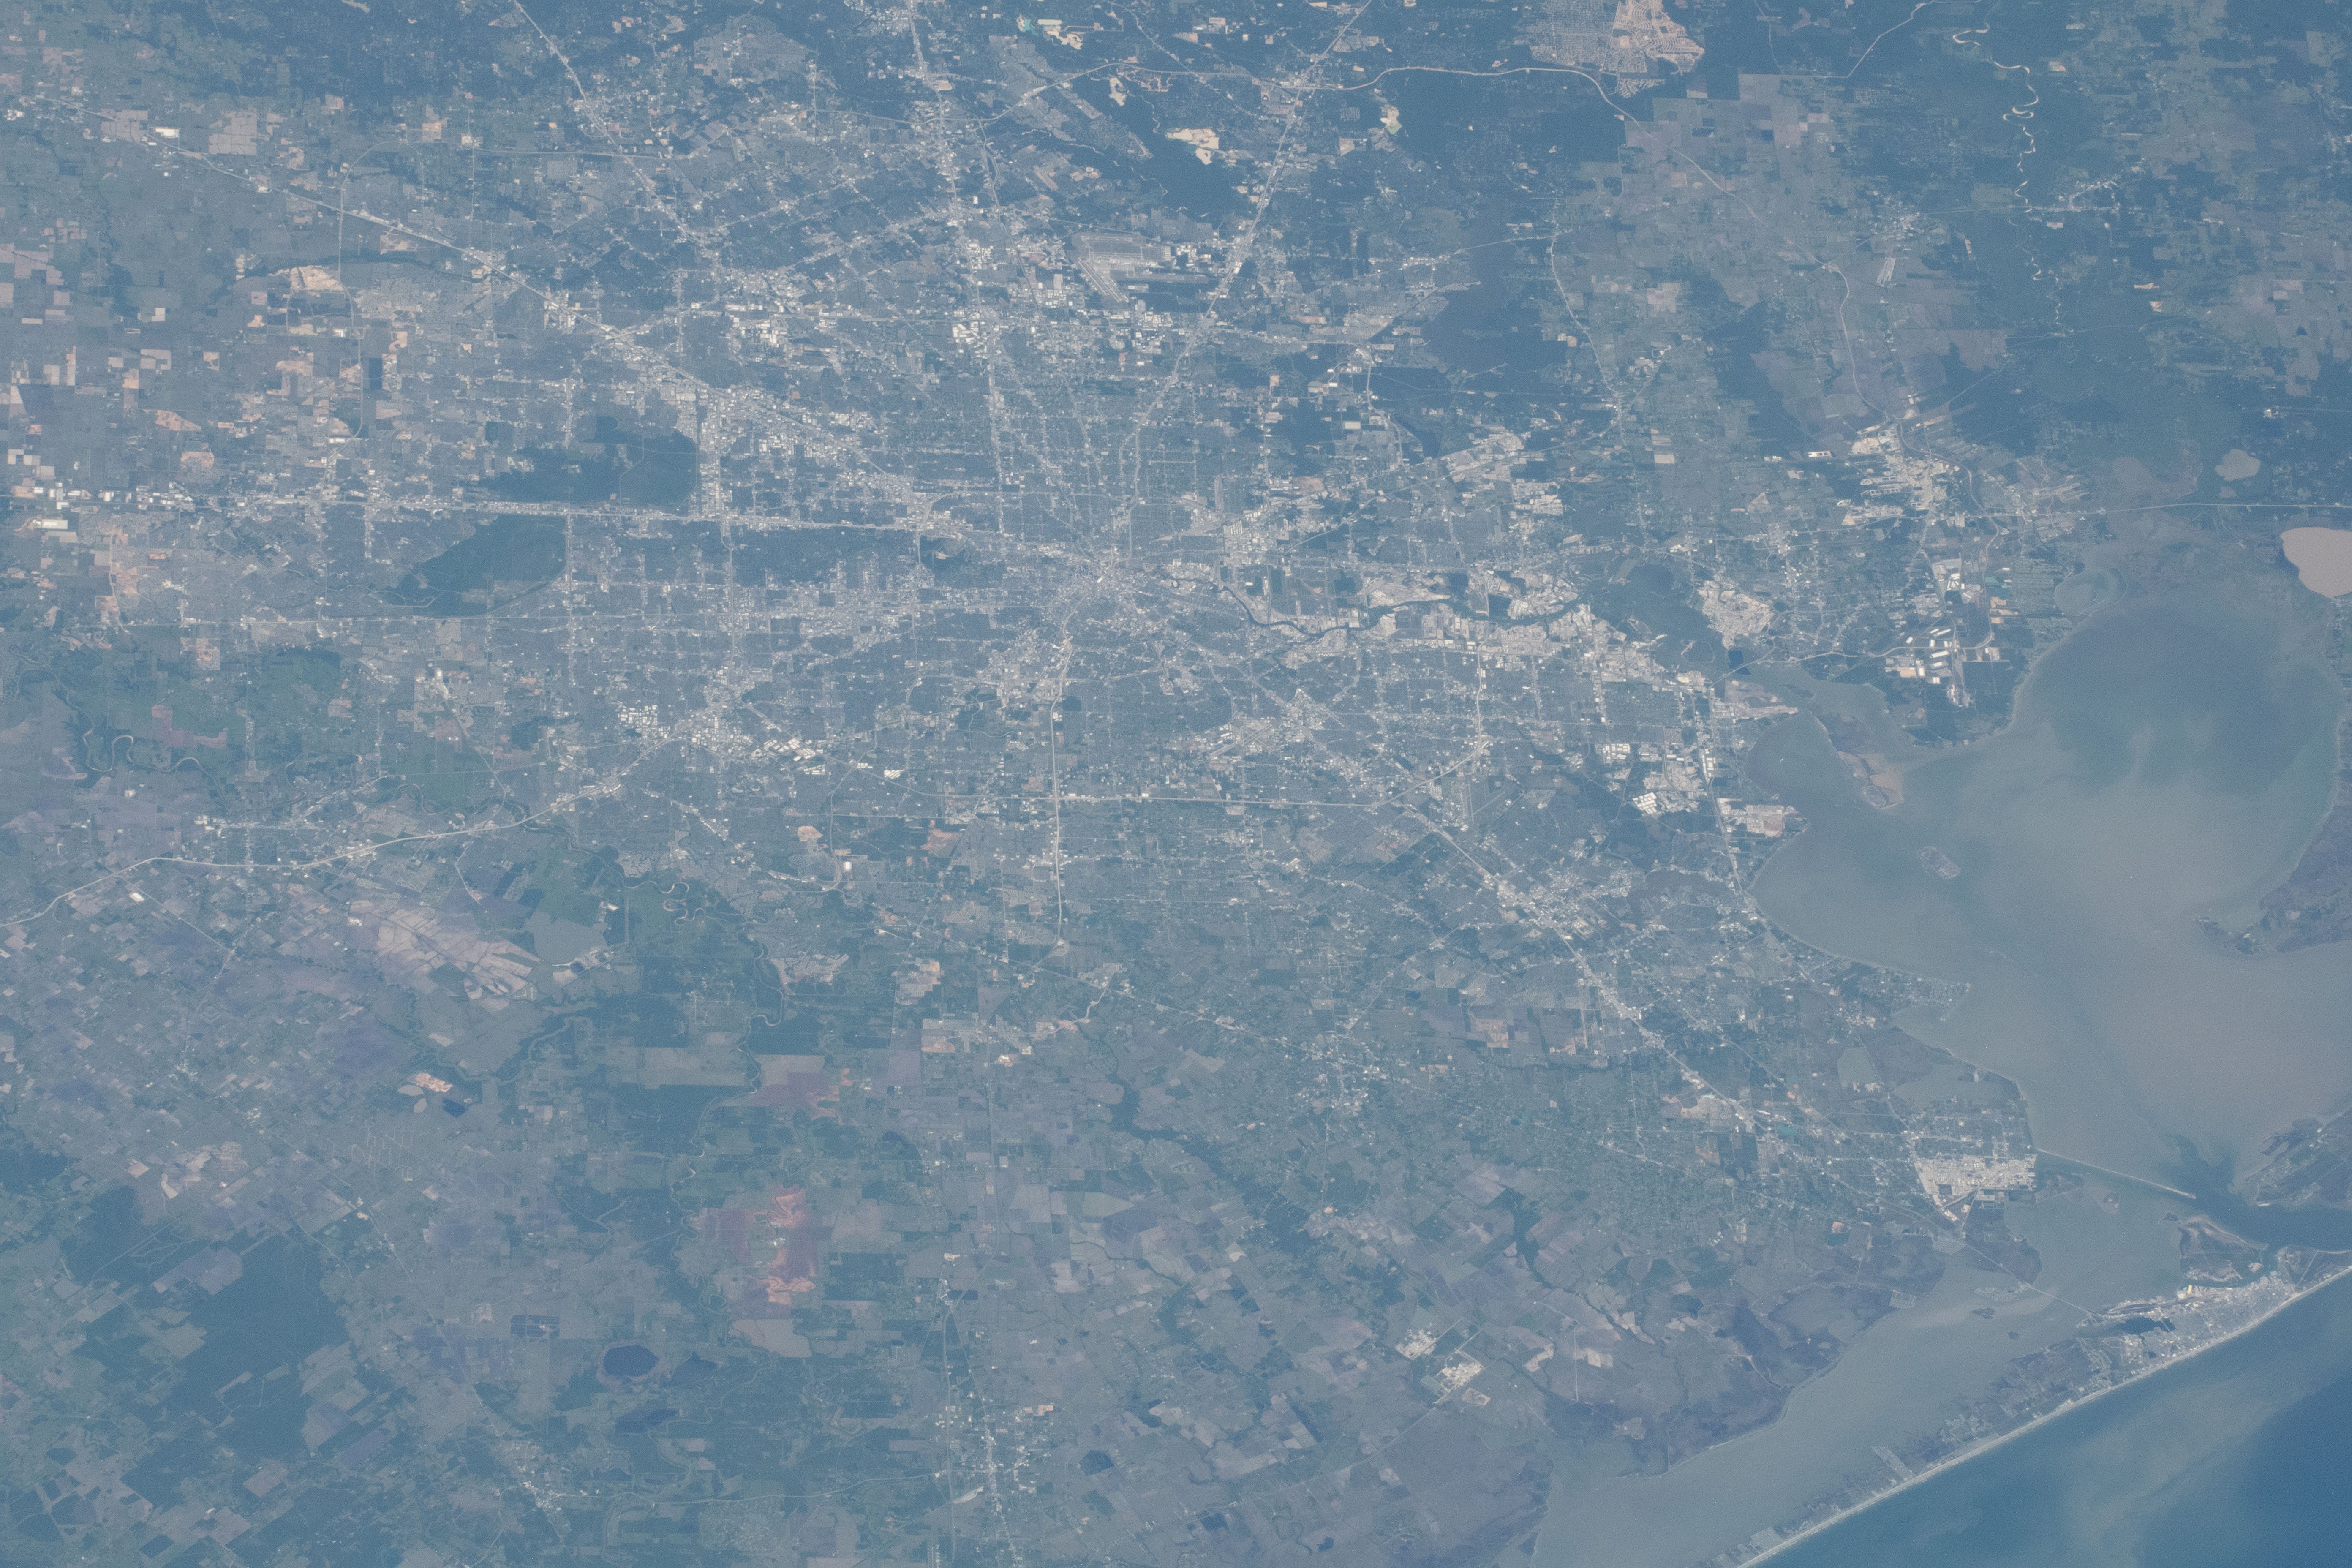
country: USA-TEXAS
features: HOUSTON, BUFFALO BAYOU, TRINITY BAY, GALVESTON BAY, GALVESTON ISLAND
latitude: 29.6
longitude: -95.1
